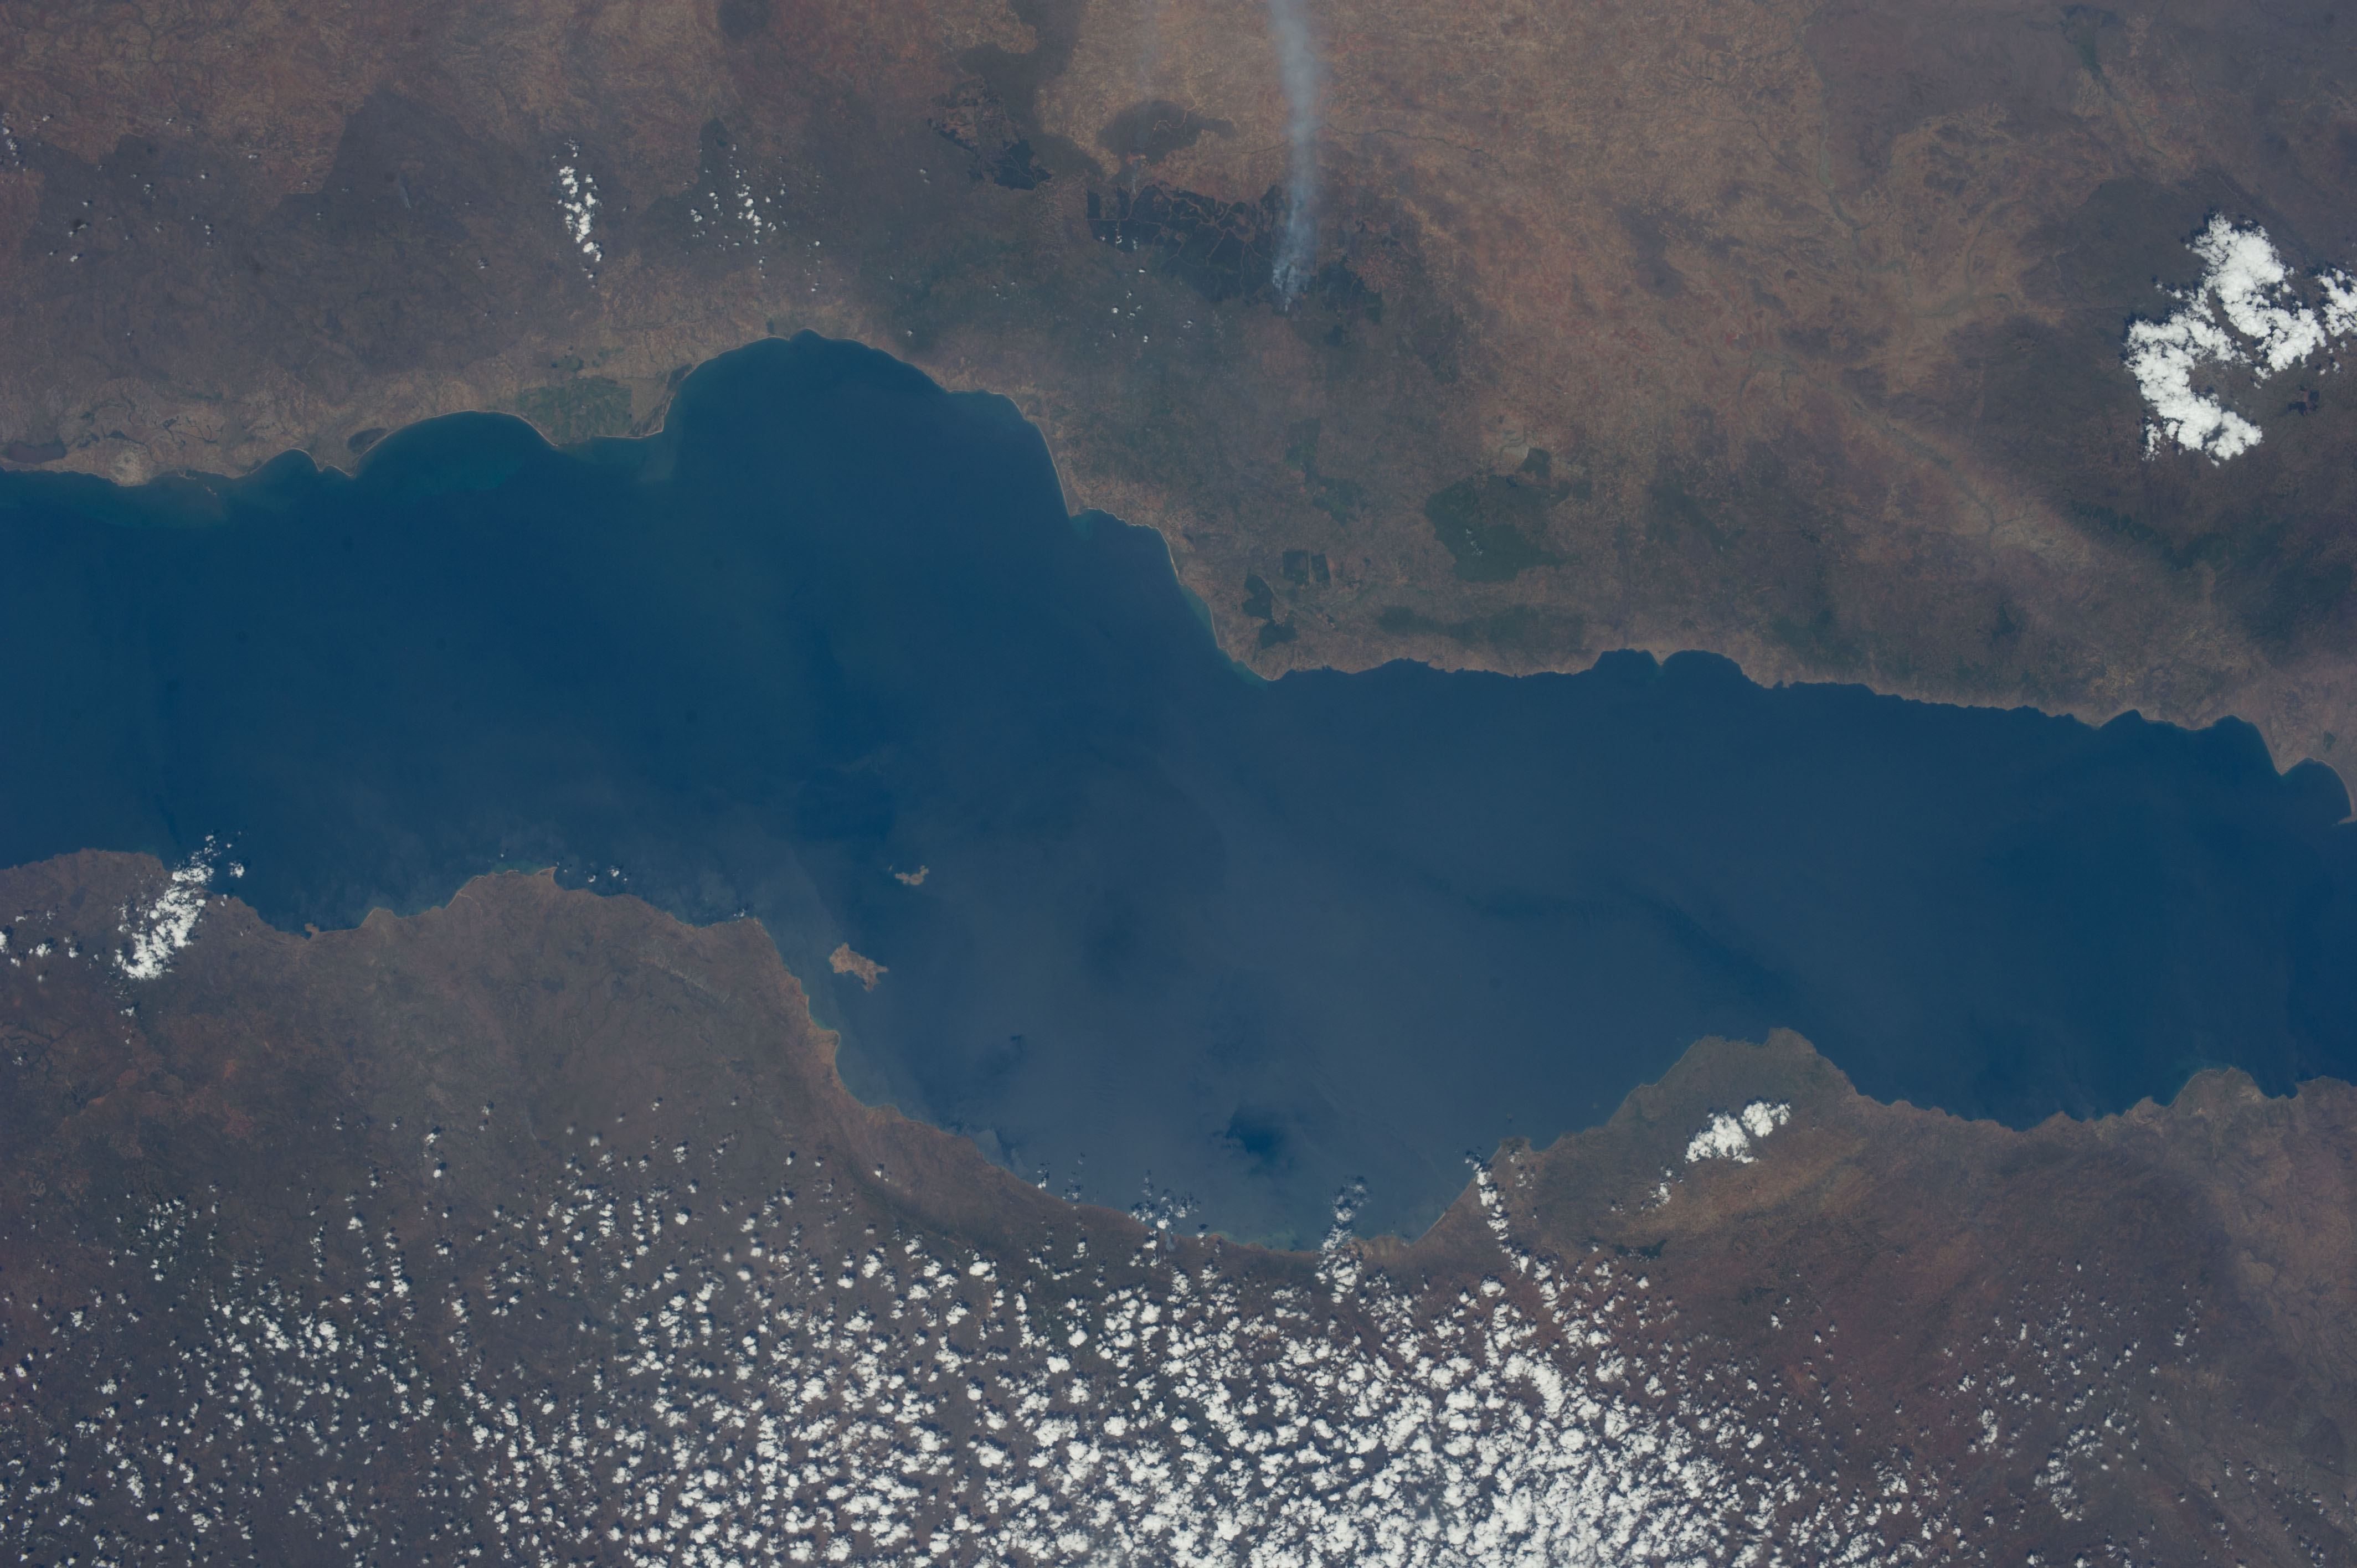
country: MALAWI
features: LAKE MALAWI, CHIZUMULU ISLAND, LIKOMA, KANINGINA FOREST RESERVE, FIRE SMOKE
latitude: -11.8
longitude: 34.4
